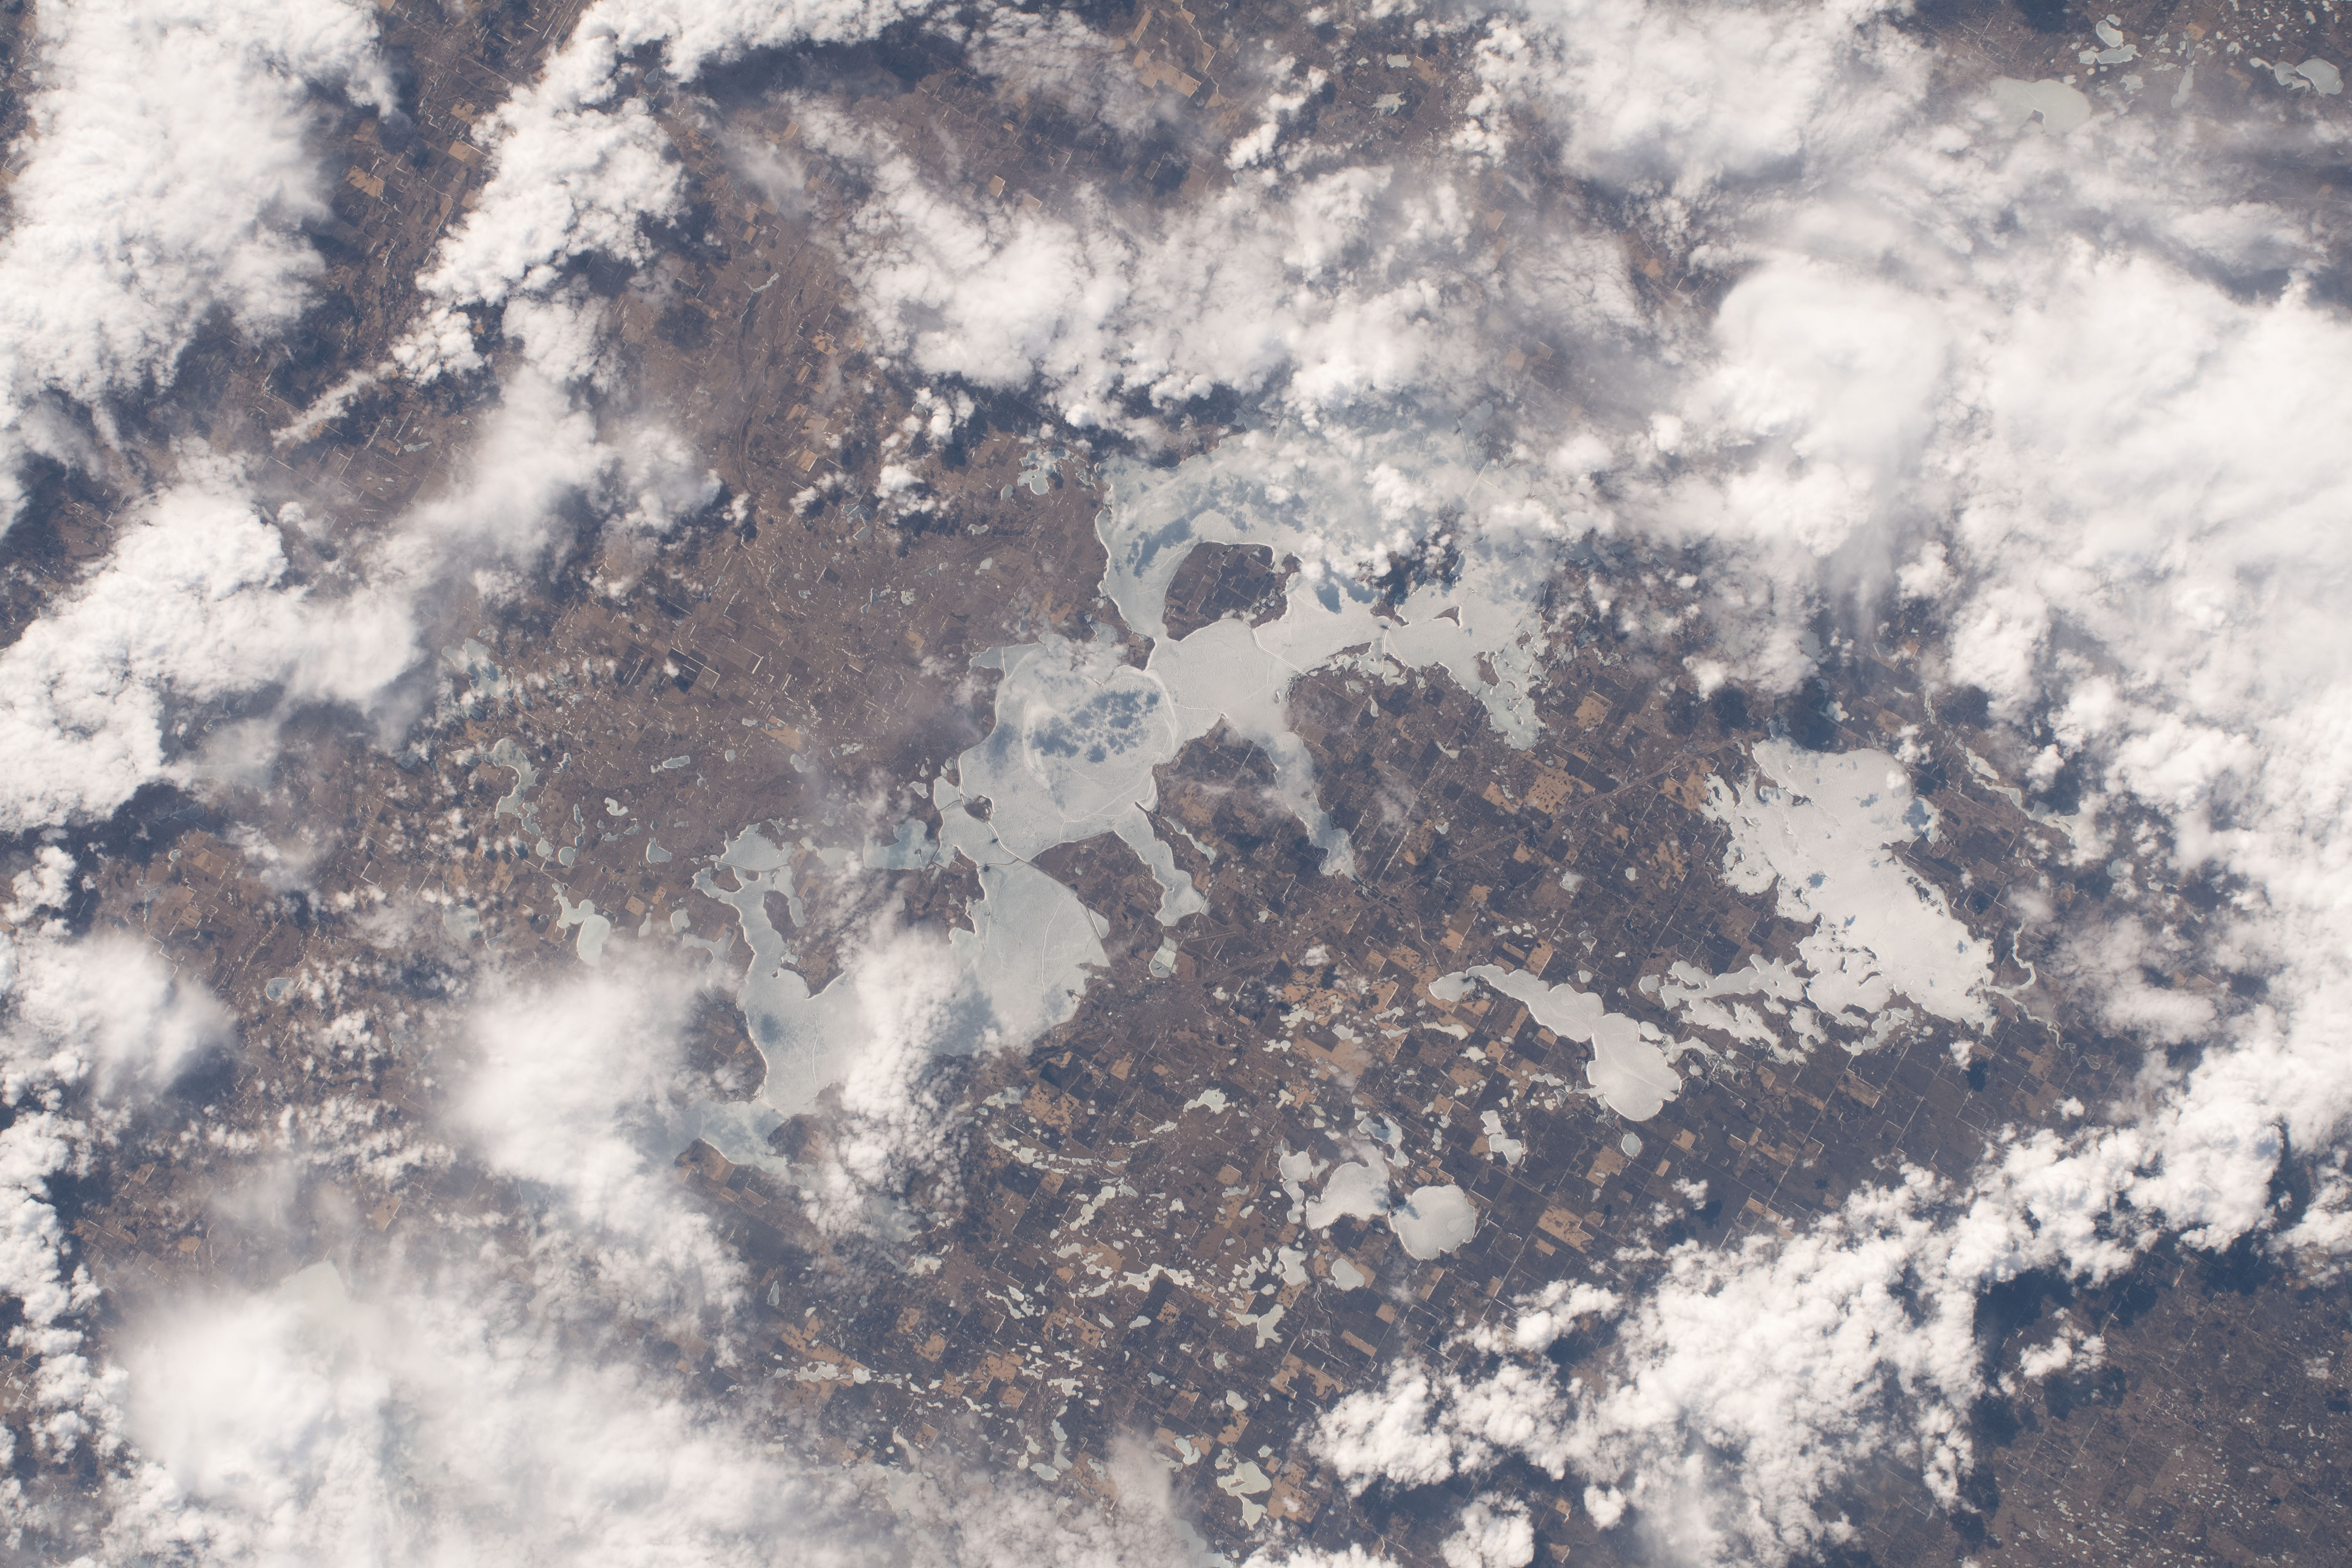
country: USA-NORTH DAKOTA
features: SPIRIT LAKE RESERVATION, NORTH DAKOTA
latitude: 48.1
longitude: -99.0
